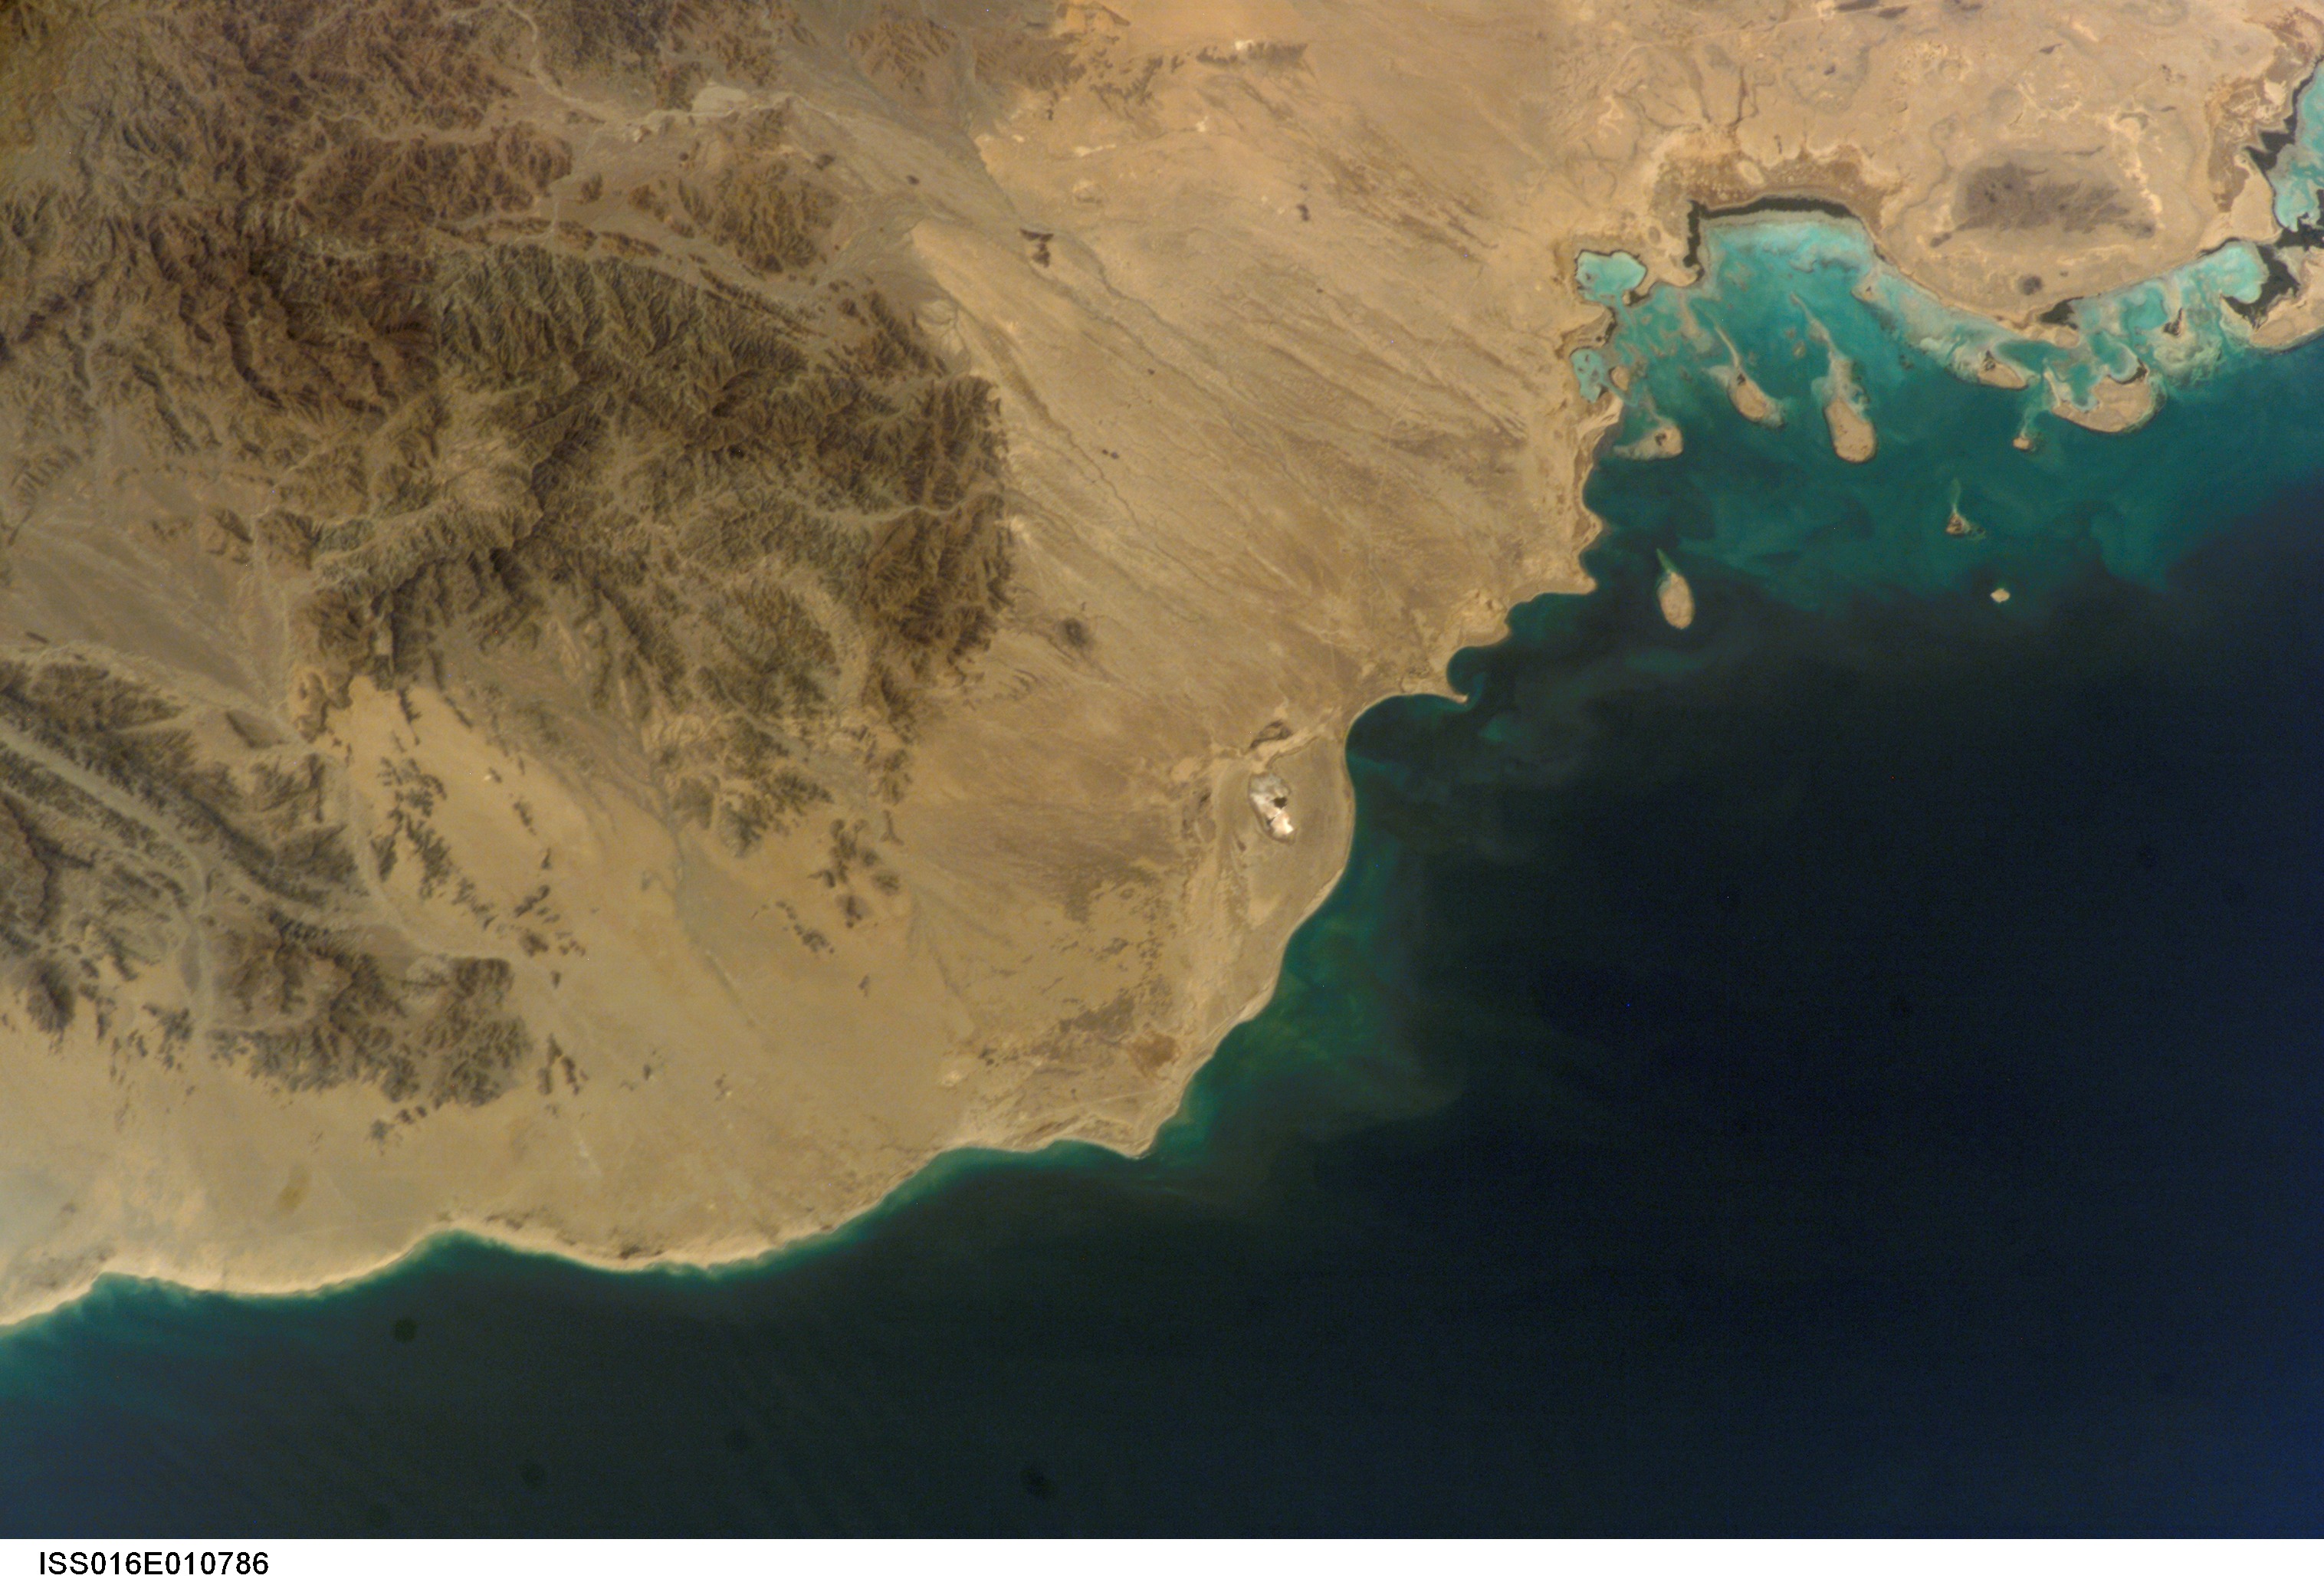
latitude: 14.5
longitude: 41.0
